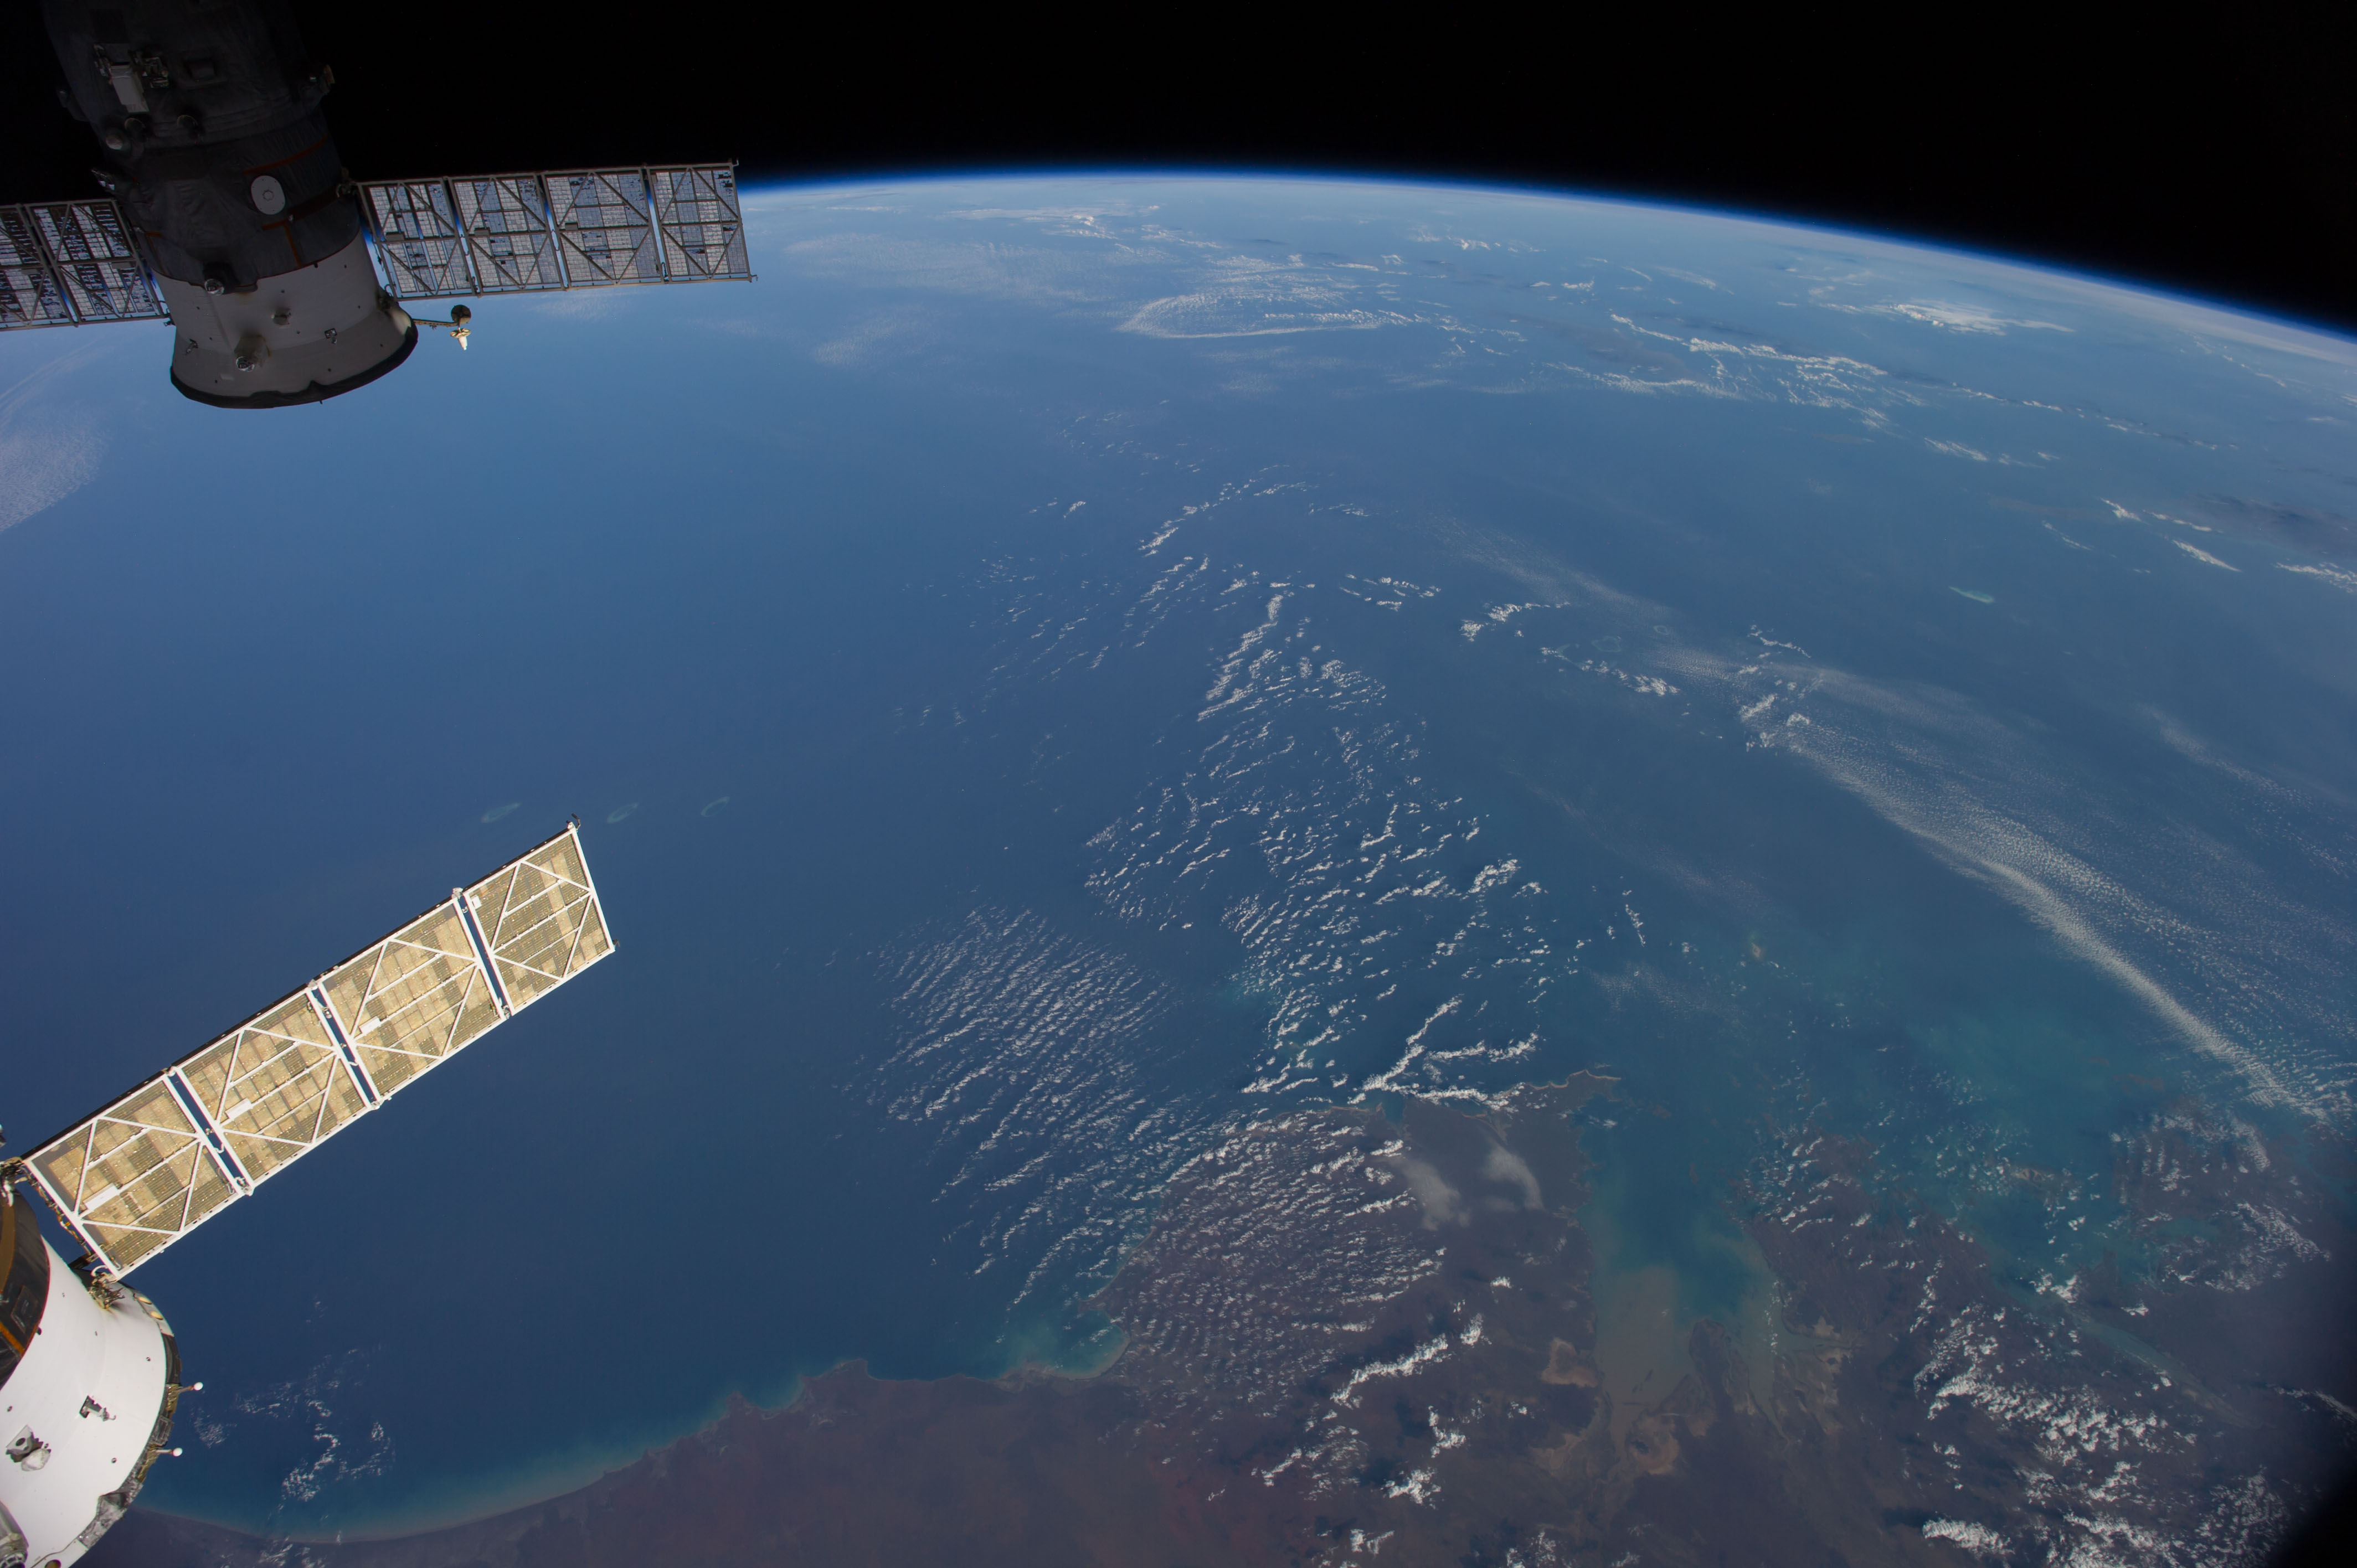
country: AUSTRALIA-WA
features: INDIAN O., KING SOUND, ATMOSPHERIC LIMB
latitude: -16.5
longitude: 121.0
